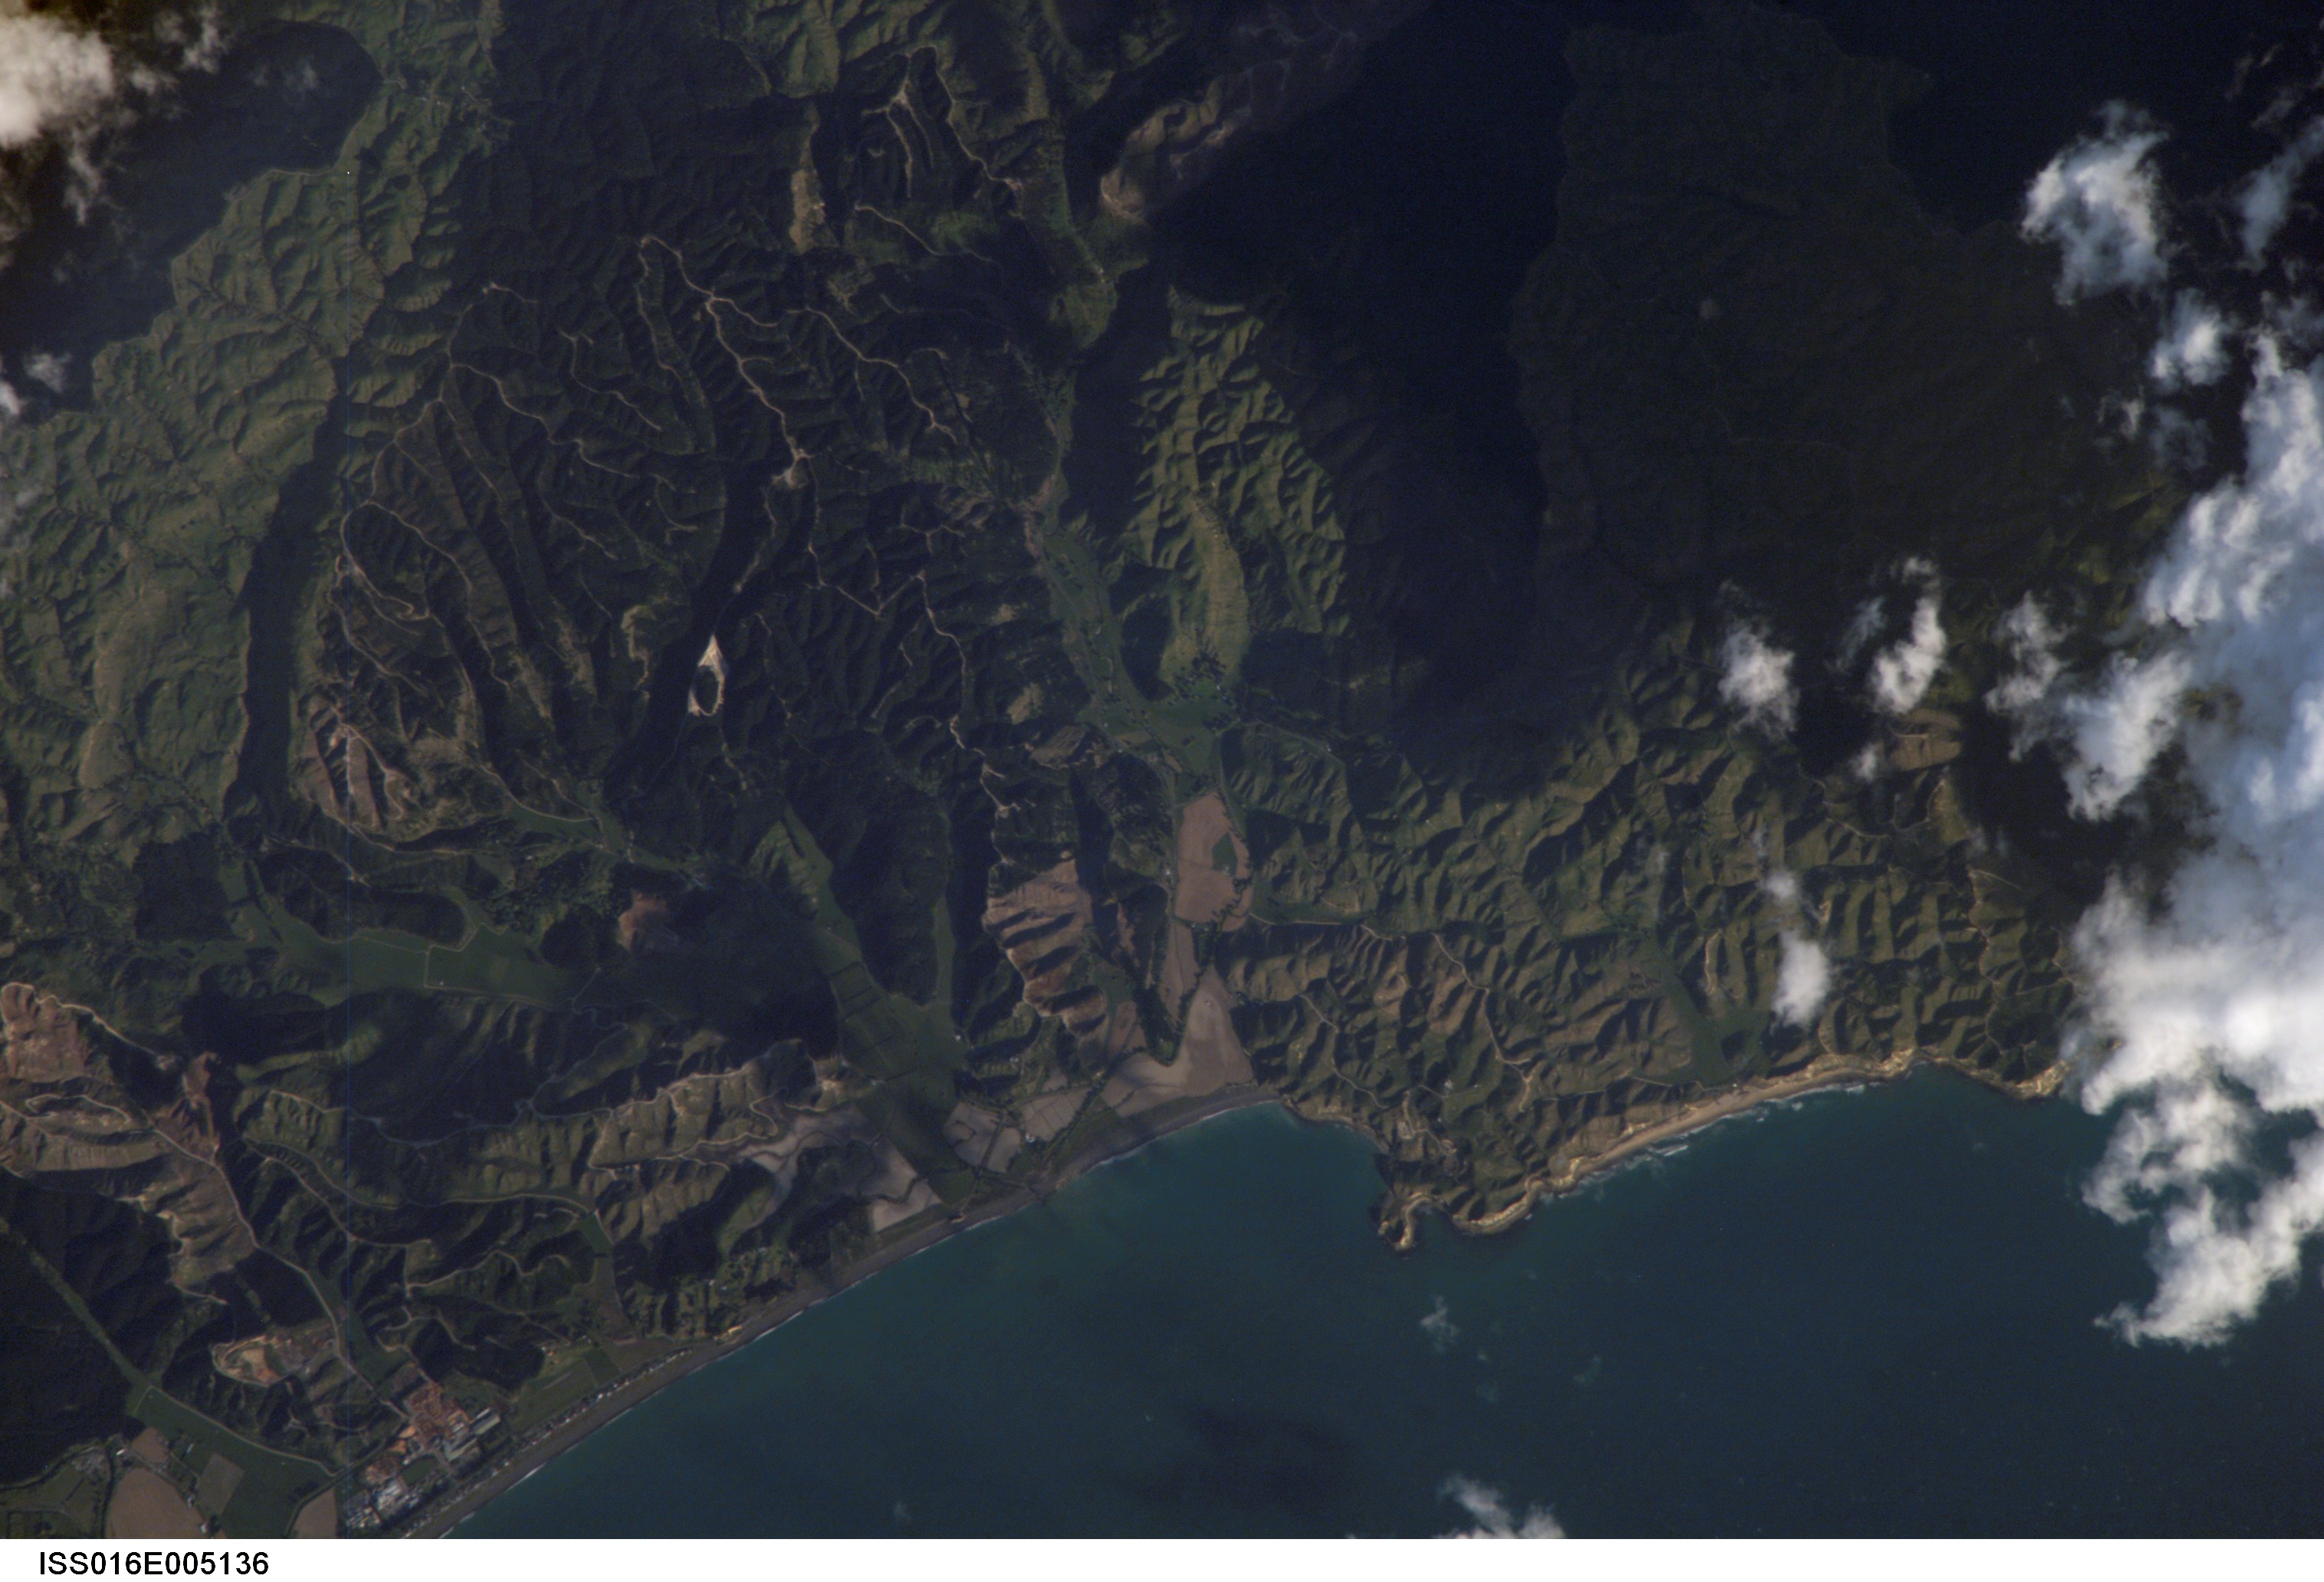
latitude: -39.3
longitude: 176.9
